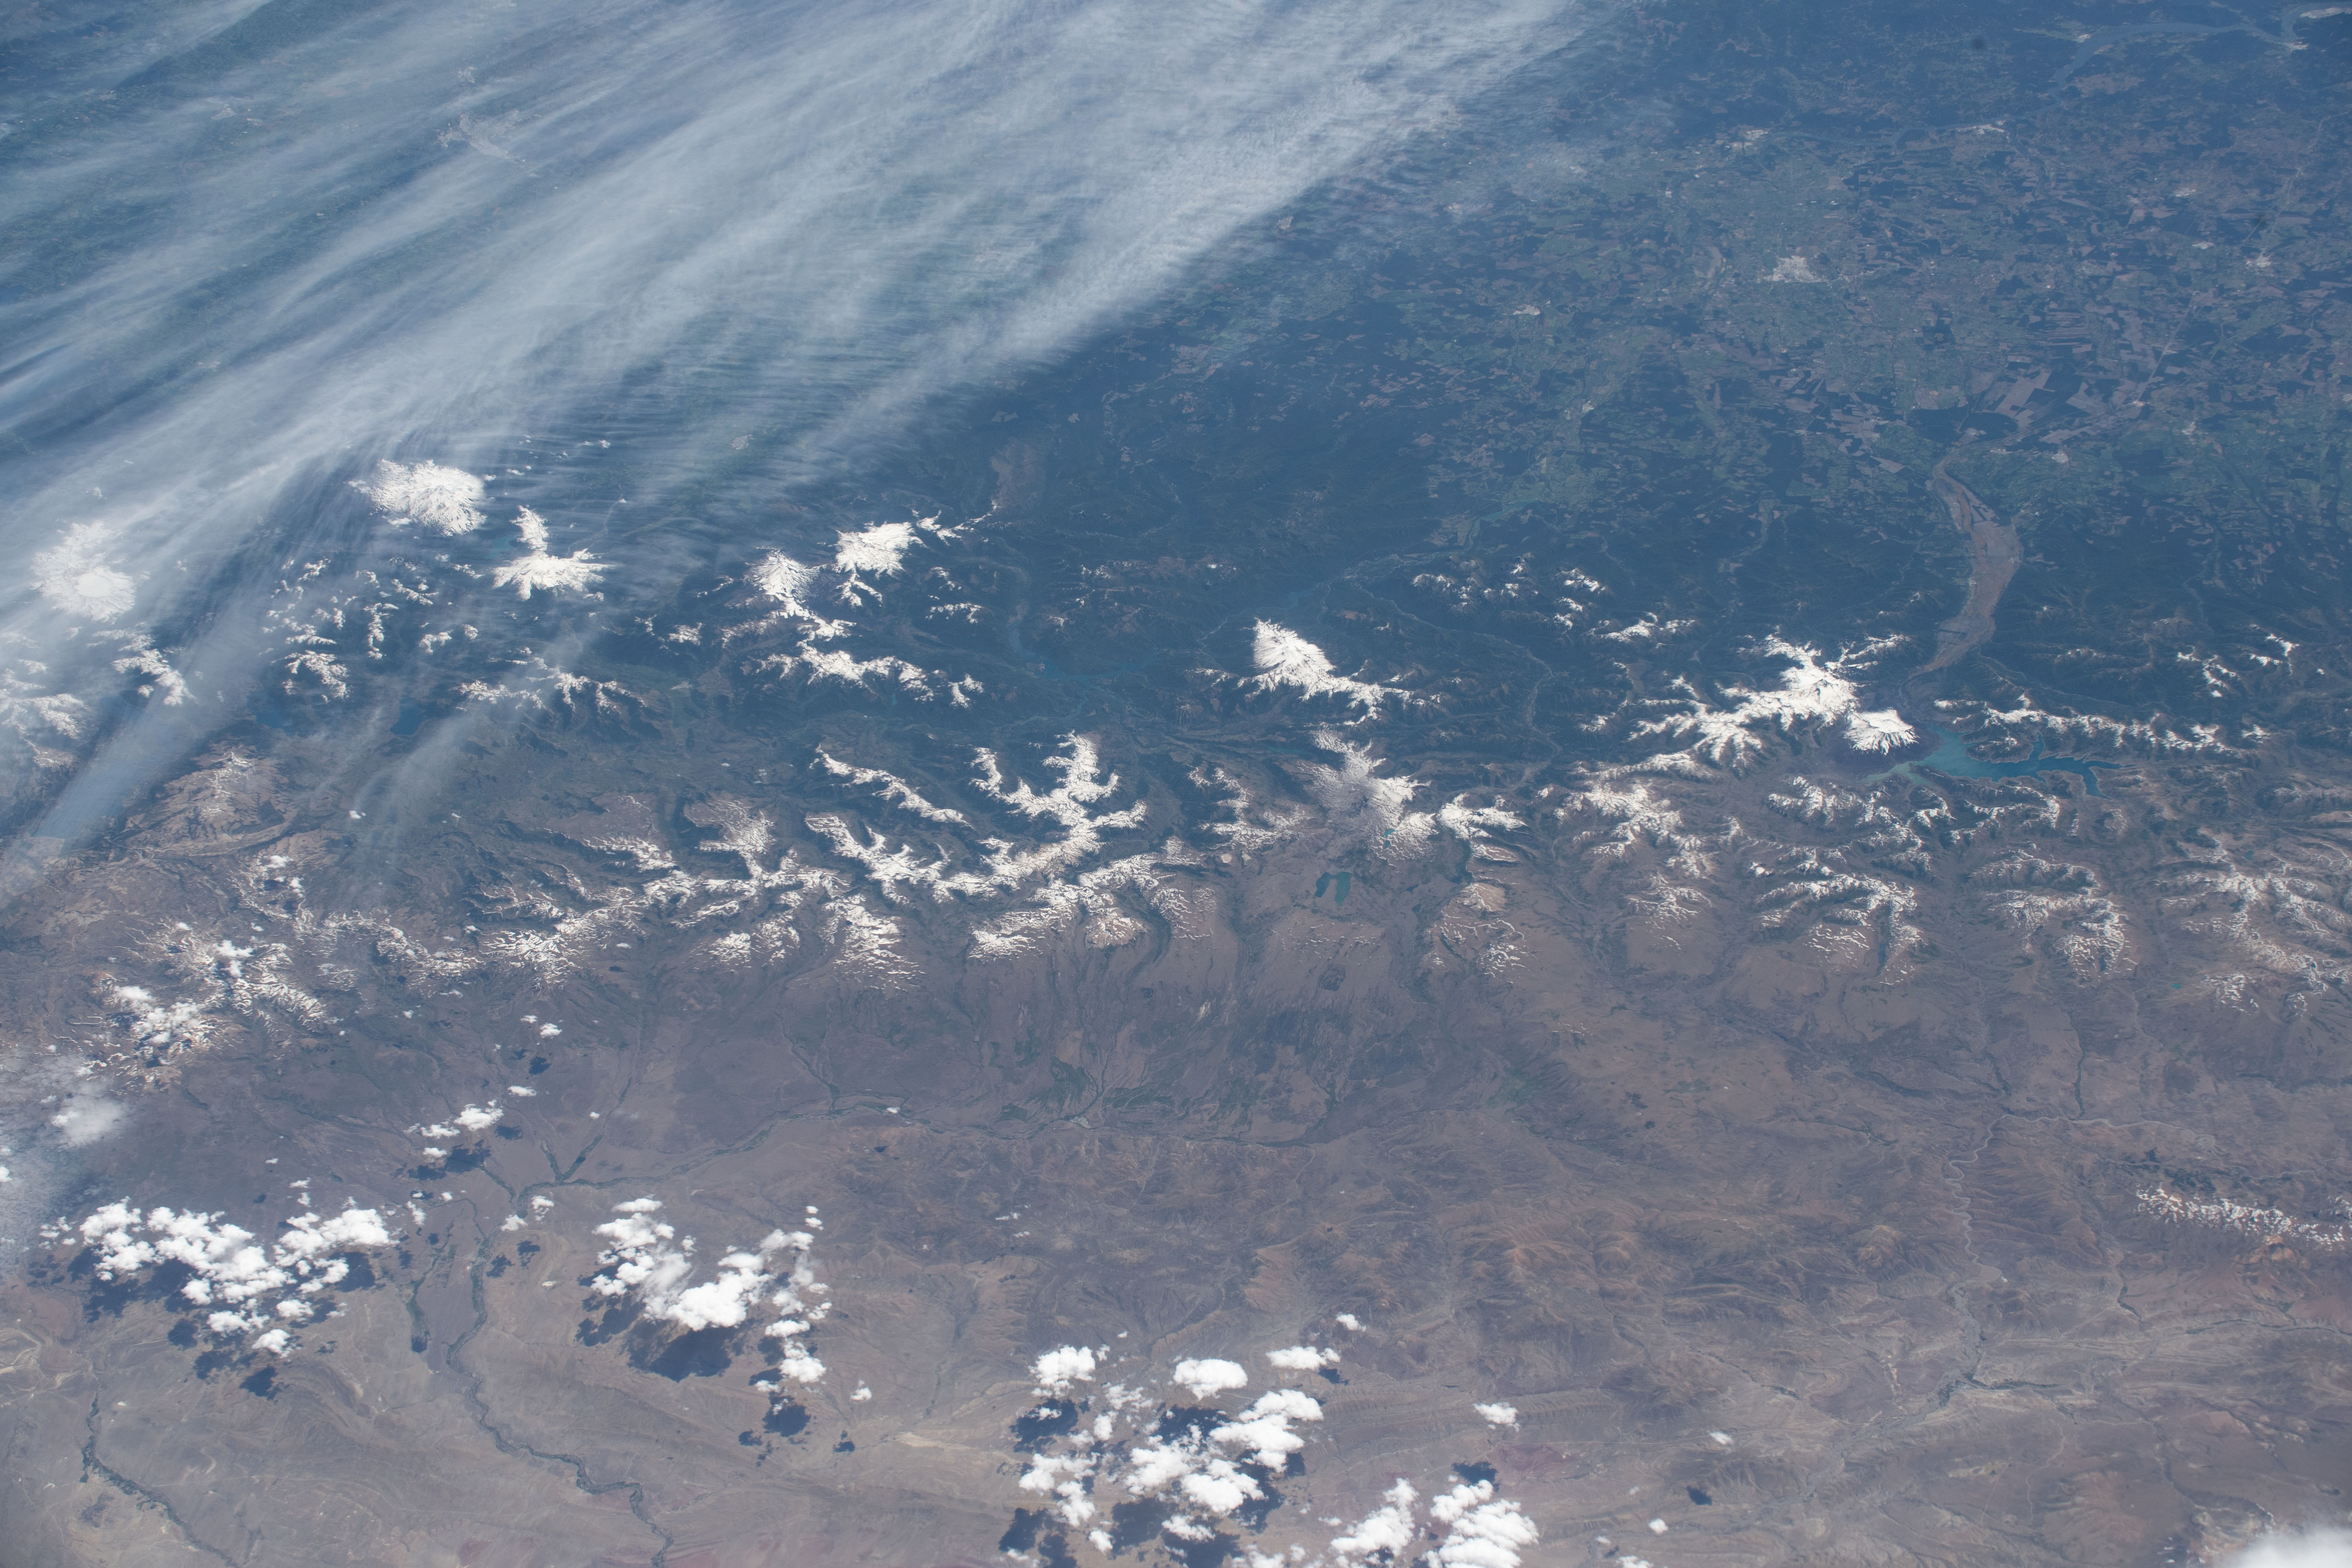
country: CHILE
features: THE ANDES
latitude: -37.9
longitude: -71.4
